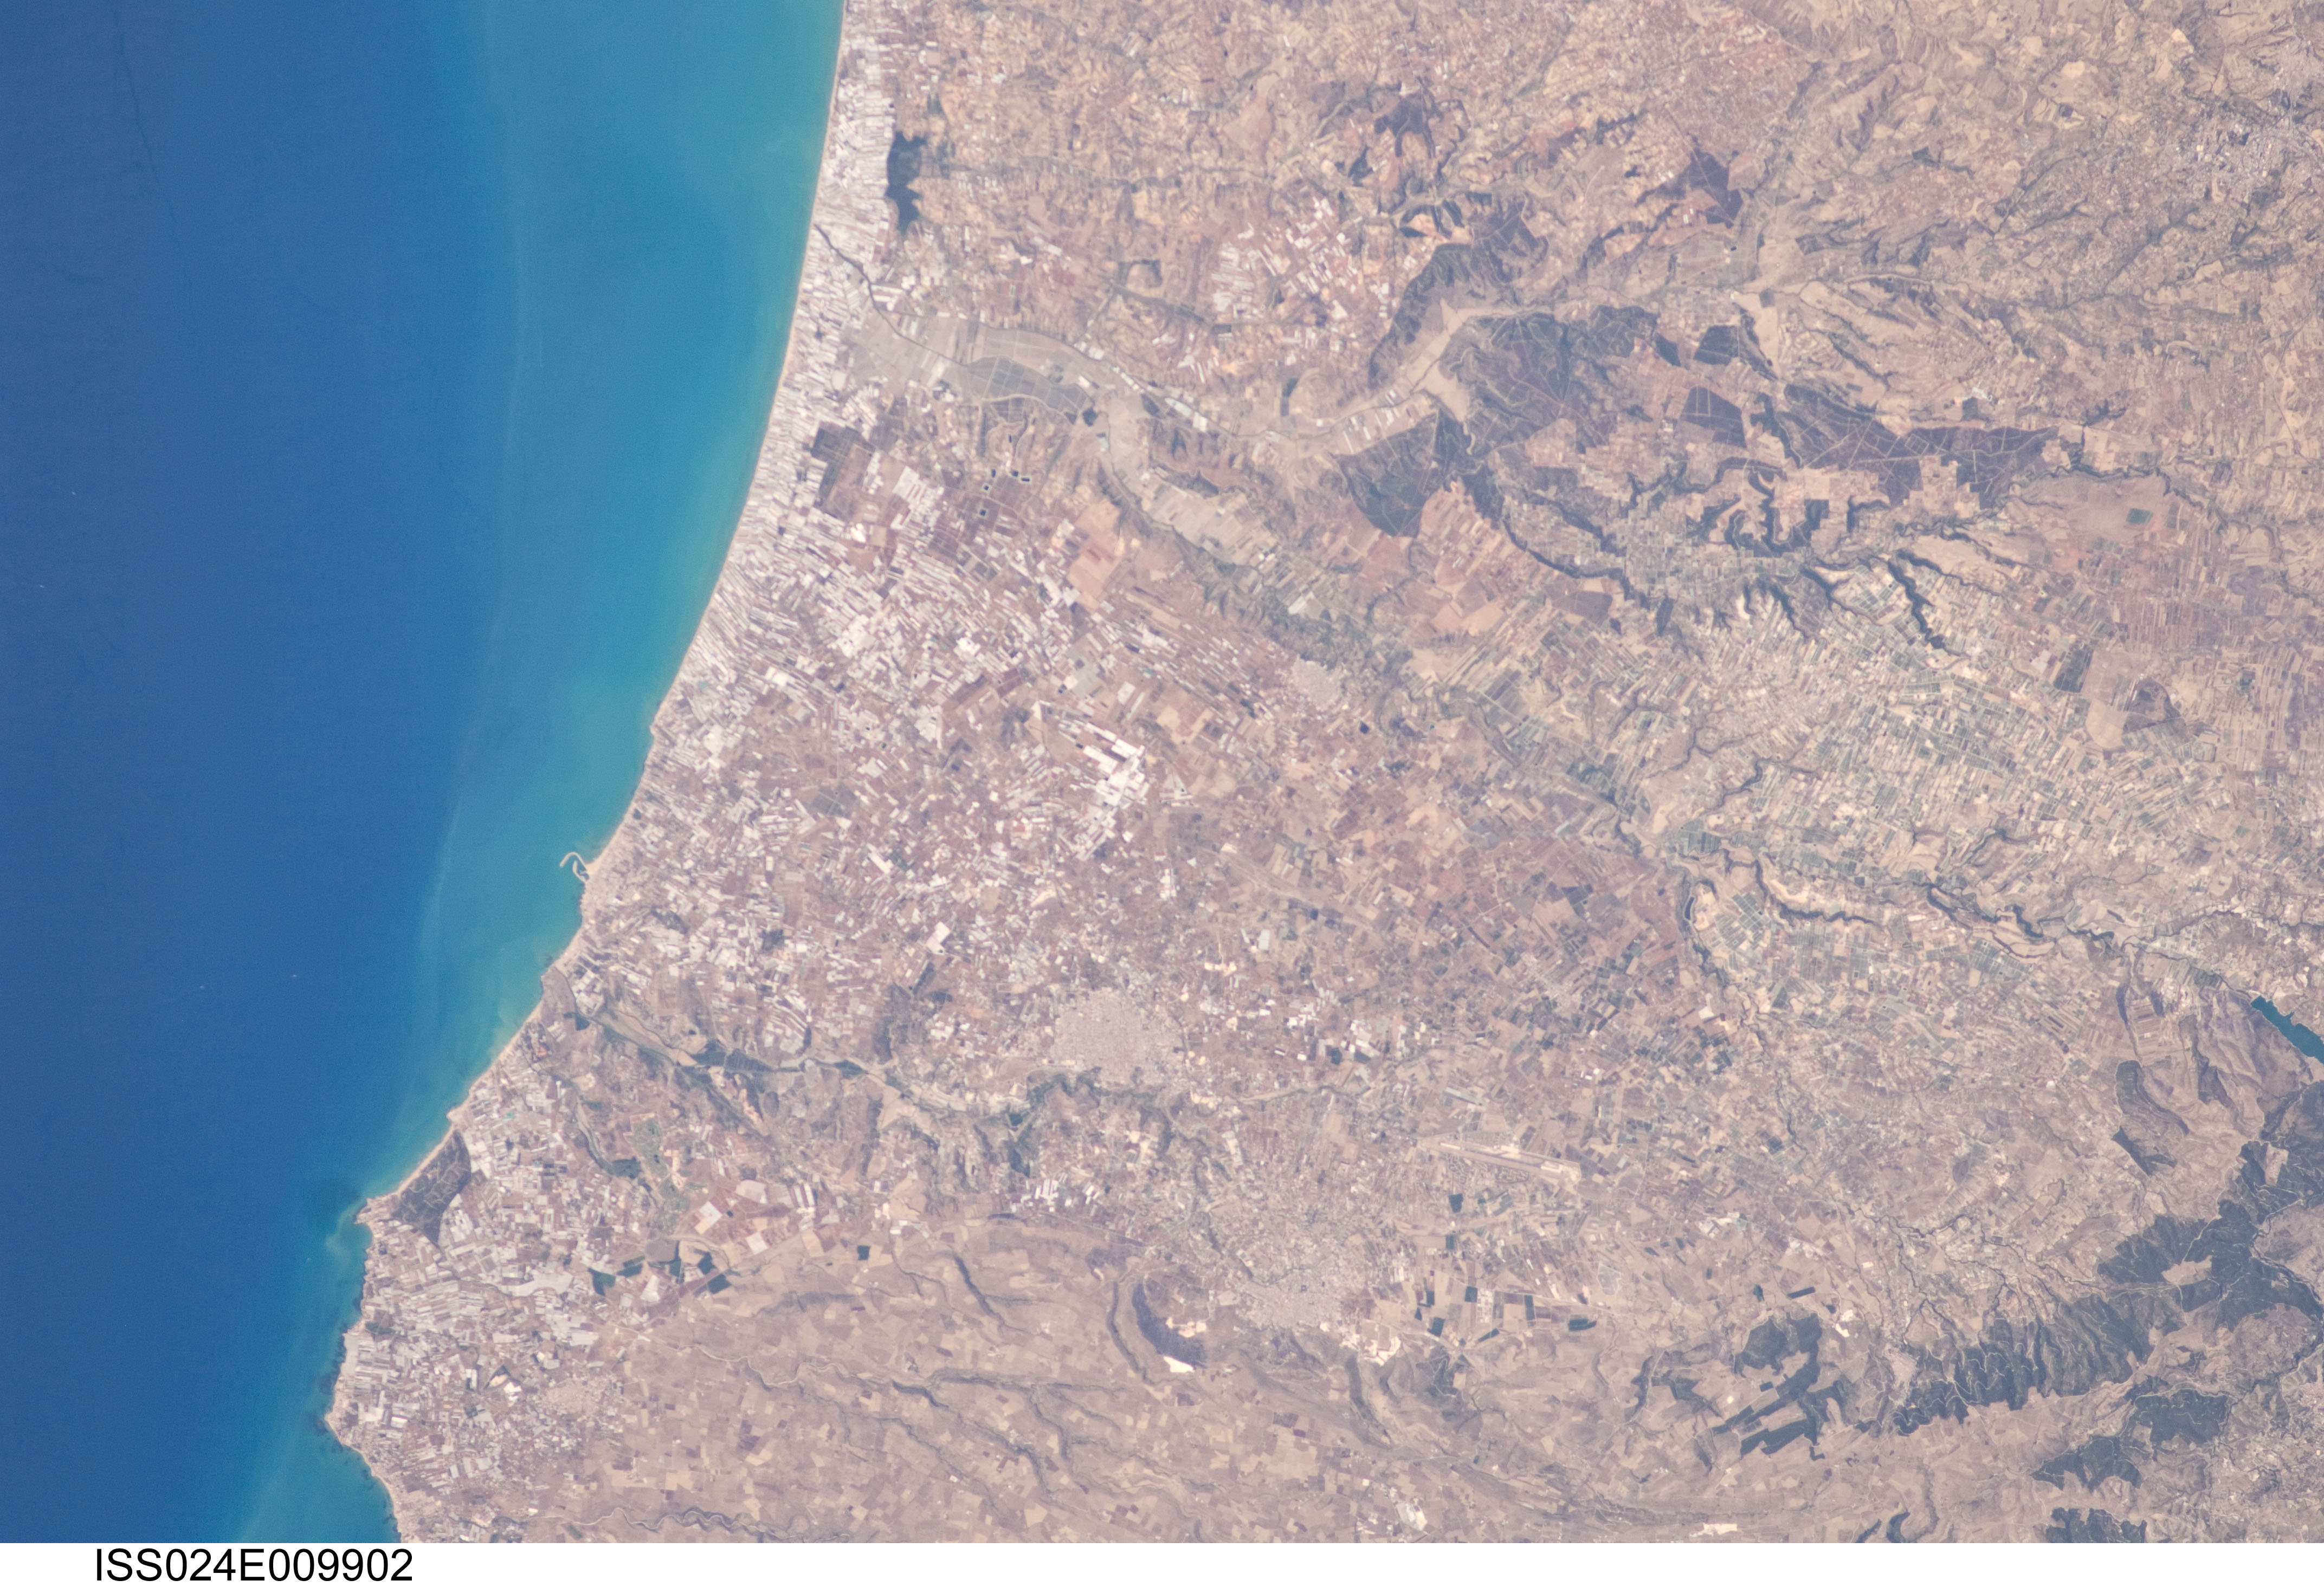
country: SICILY
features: VITTORIA, DIRILLO R., COAST, AGR.
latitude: 37.0
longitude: 14.5
